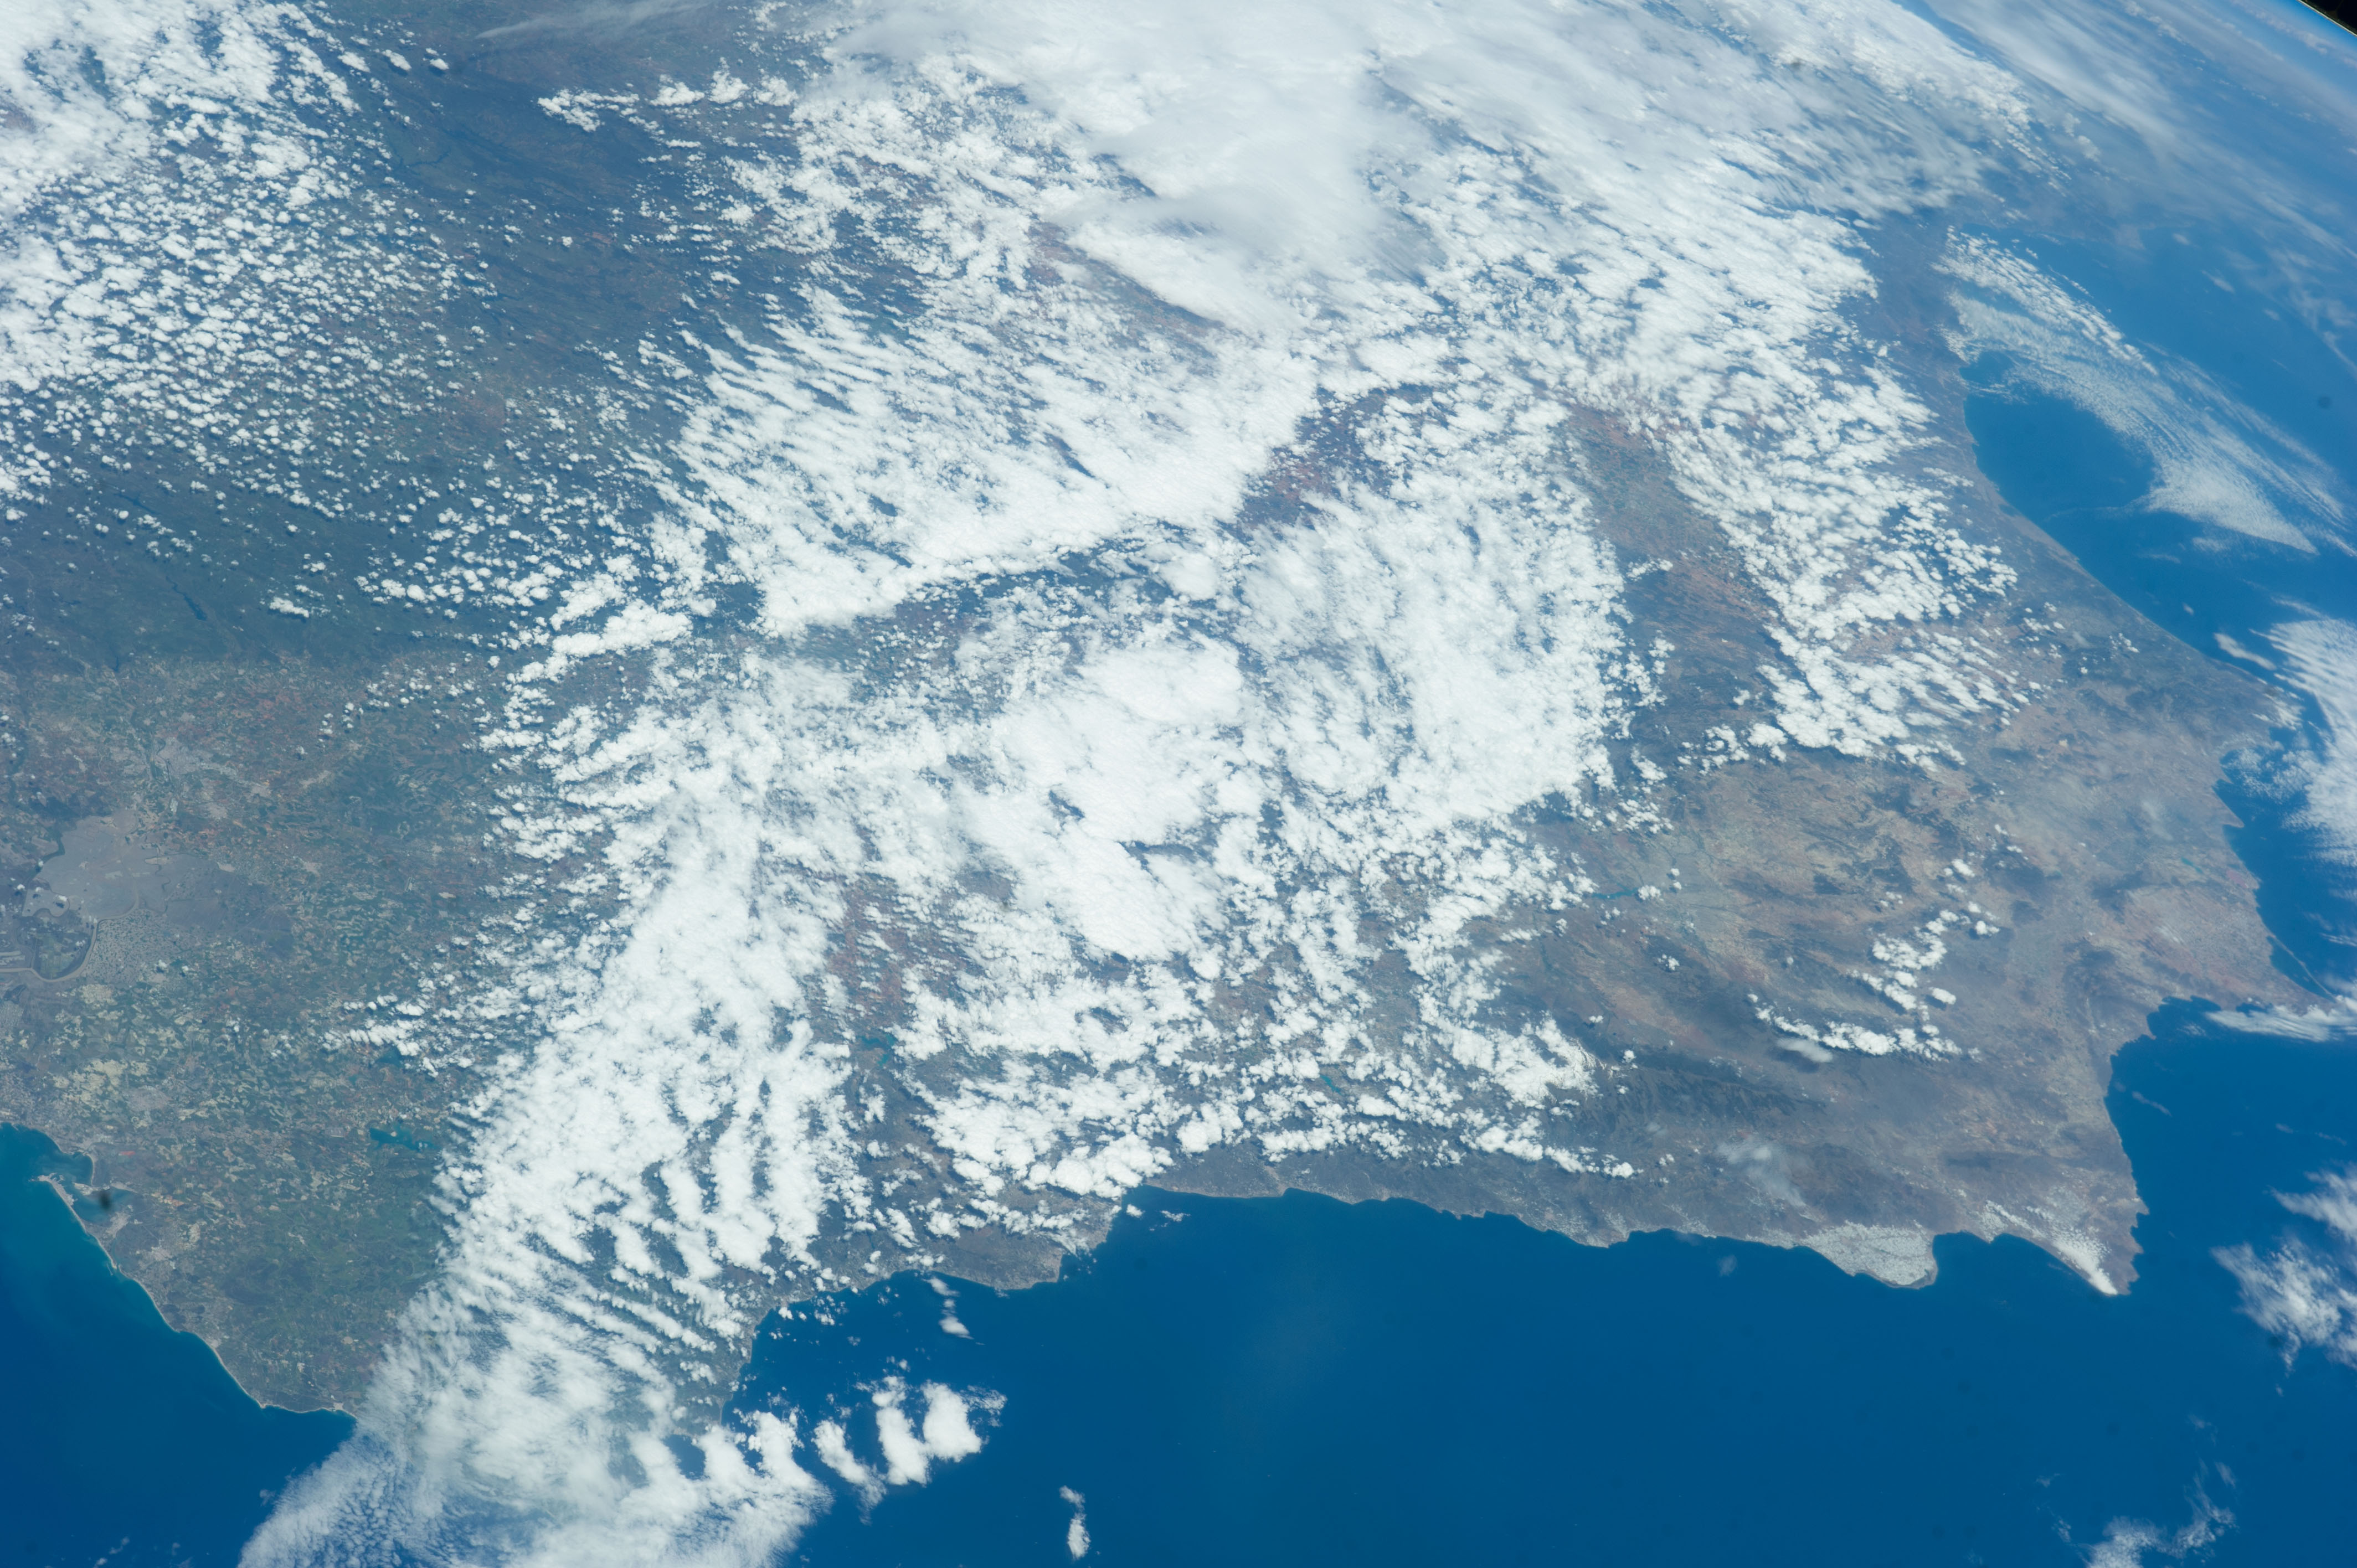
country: SPAIN
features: MALAGA, VALENCIA, ALBORAN SEA, IBERIAN PENINSULA
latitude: 37.1
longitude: -4.6
